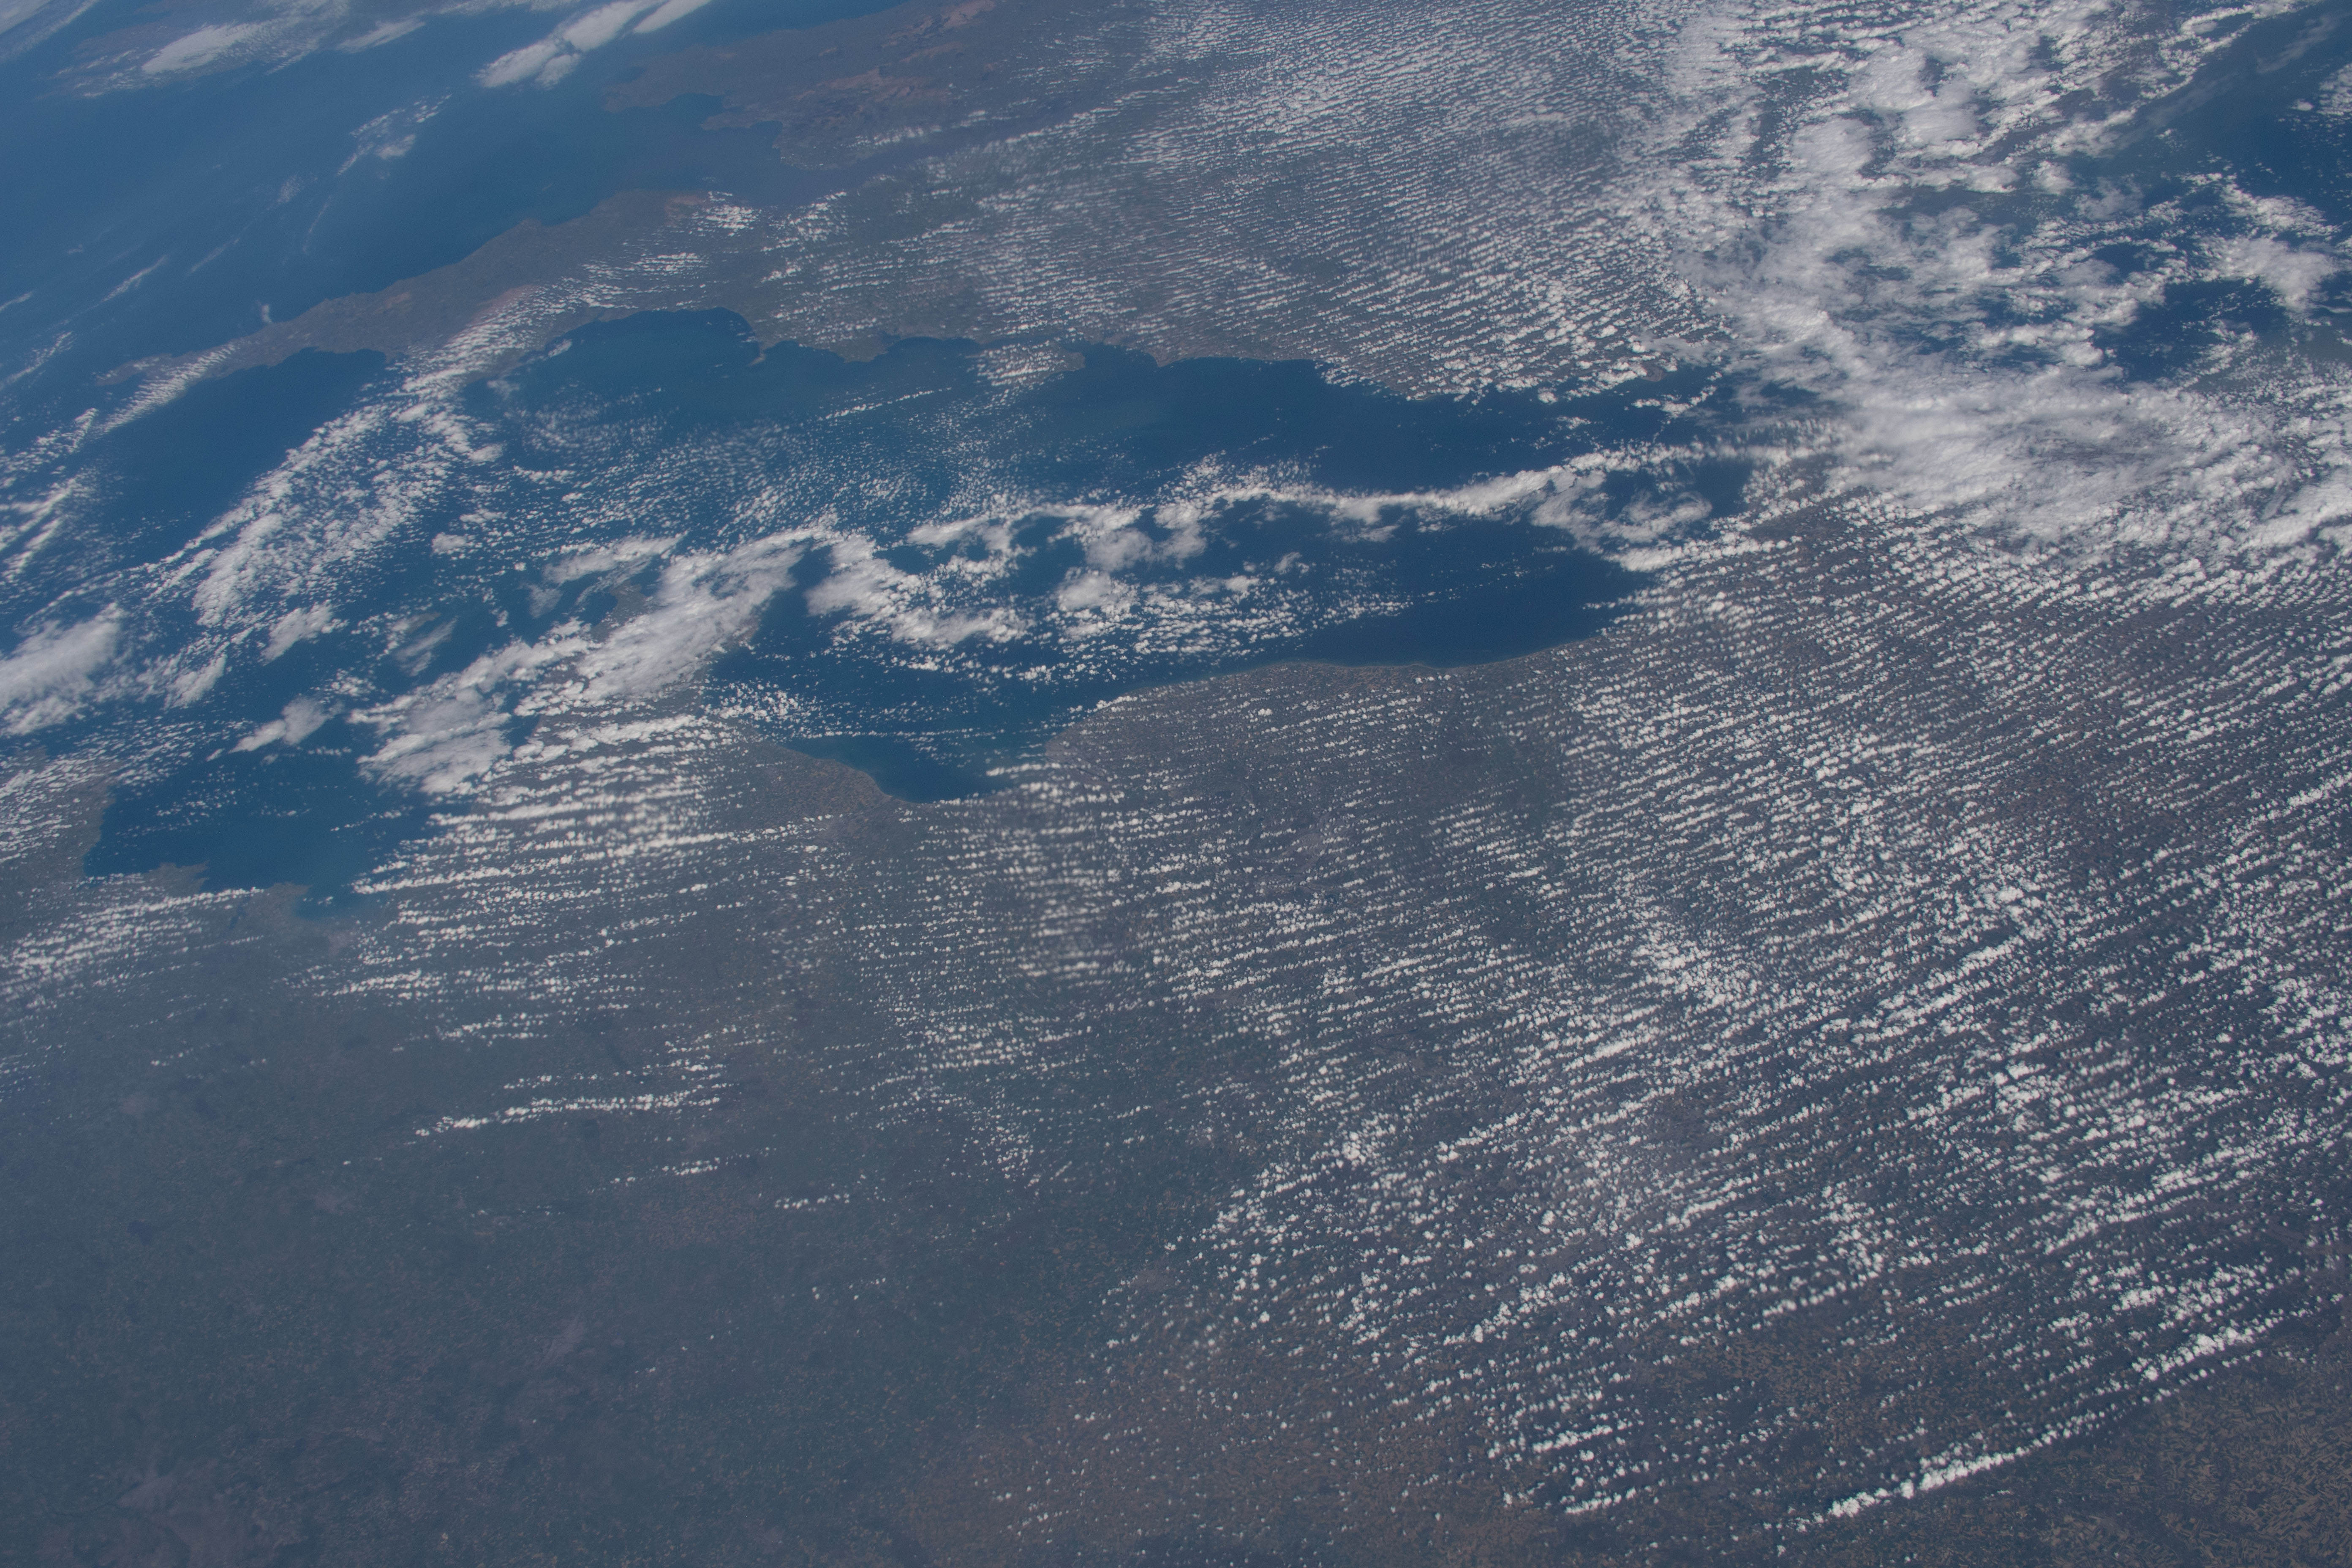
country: UK-ENGLAND
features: ENGLISH CHANNEL, STRAIT OF DOVER, CELTIC SEA, PENINSULA
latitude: 50.5
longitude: 0.5
